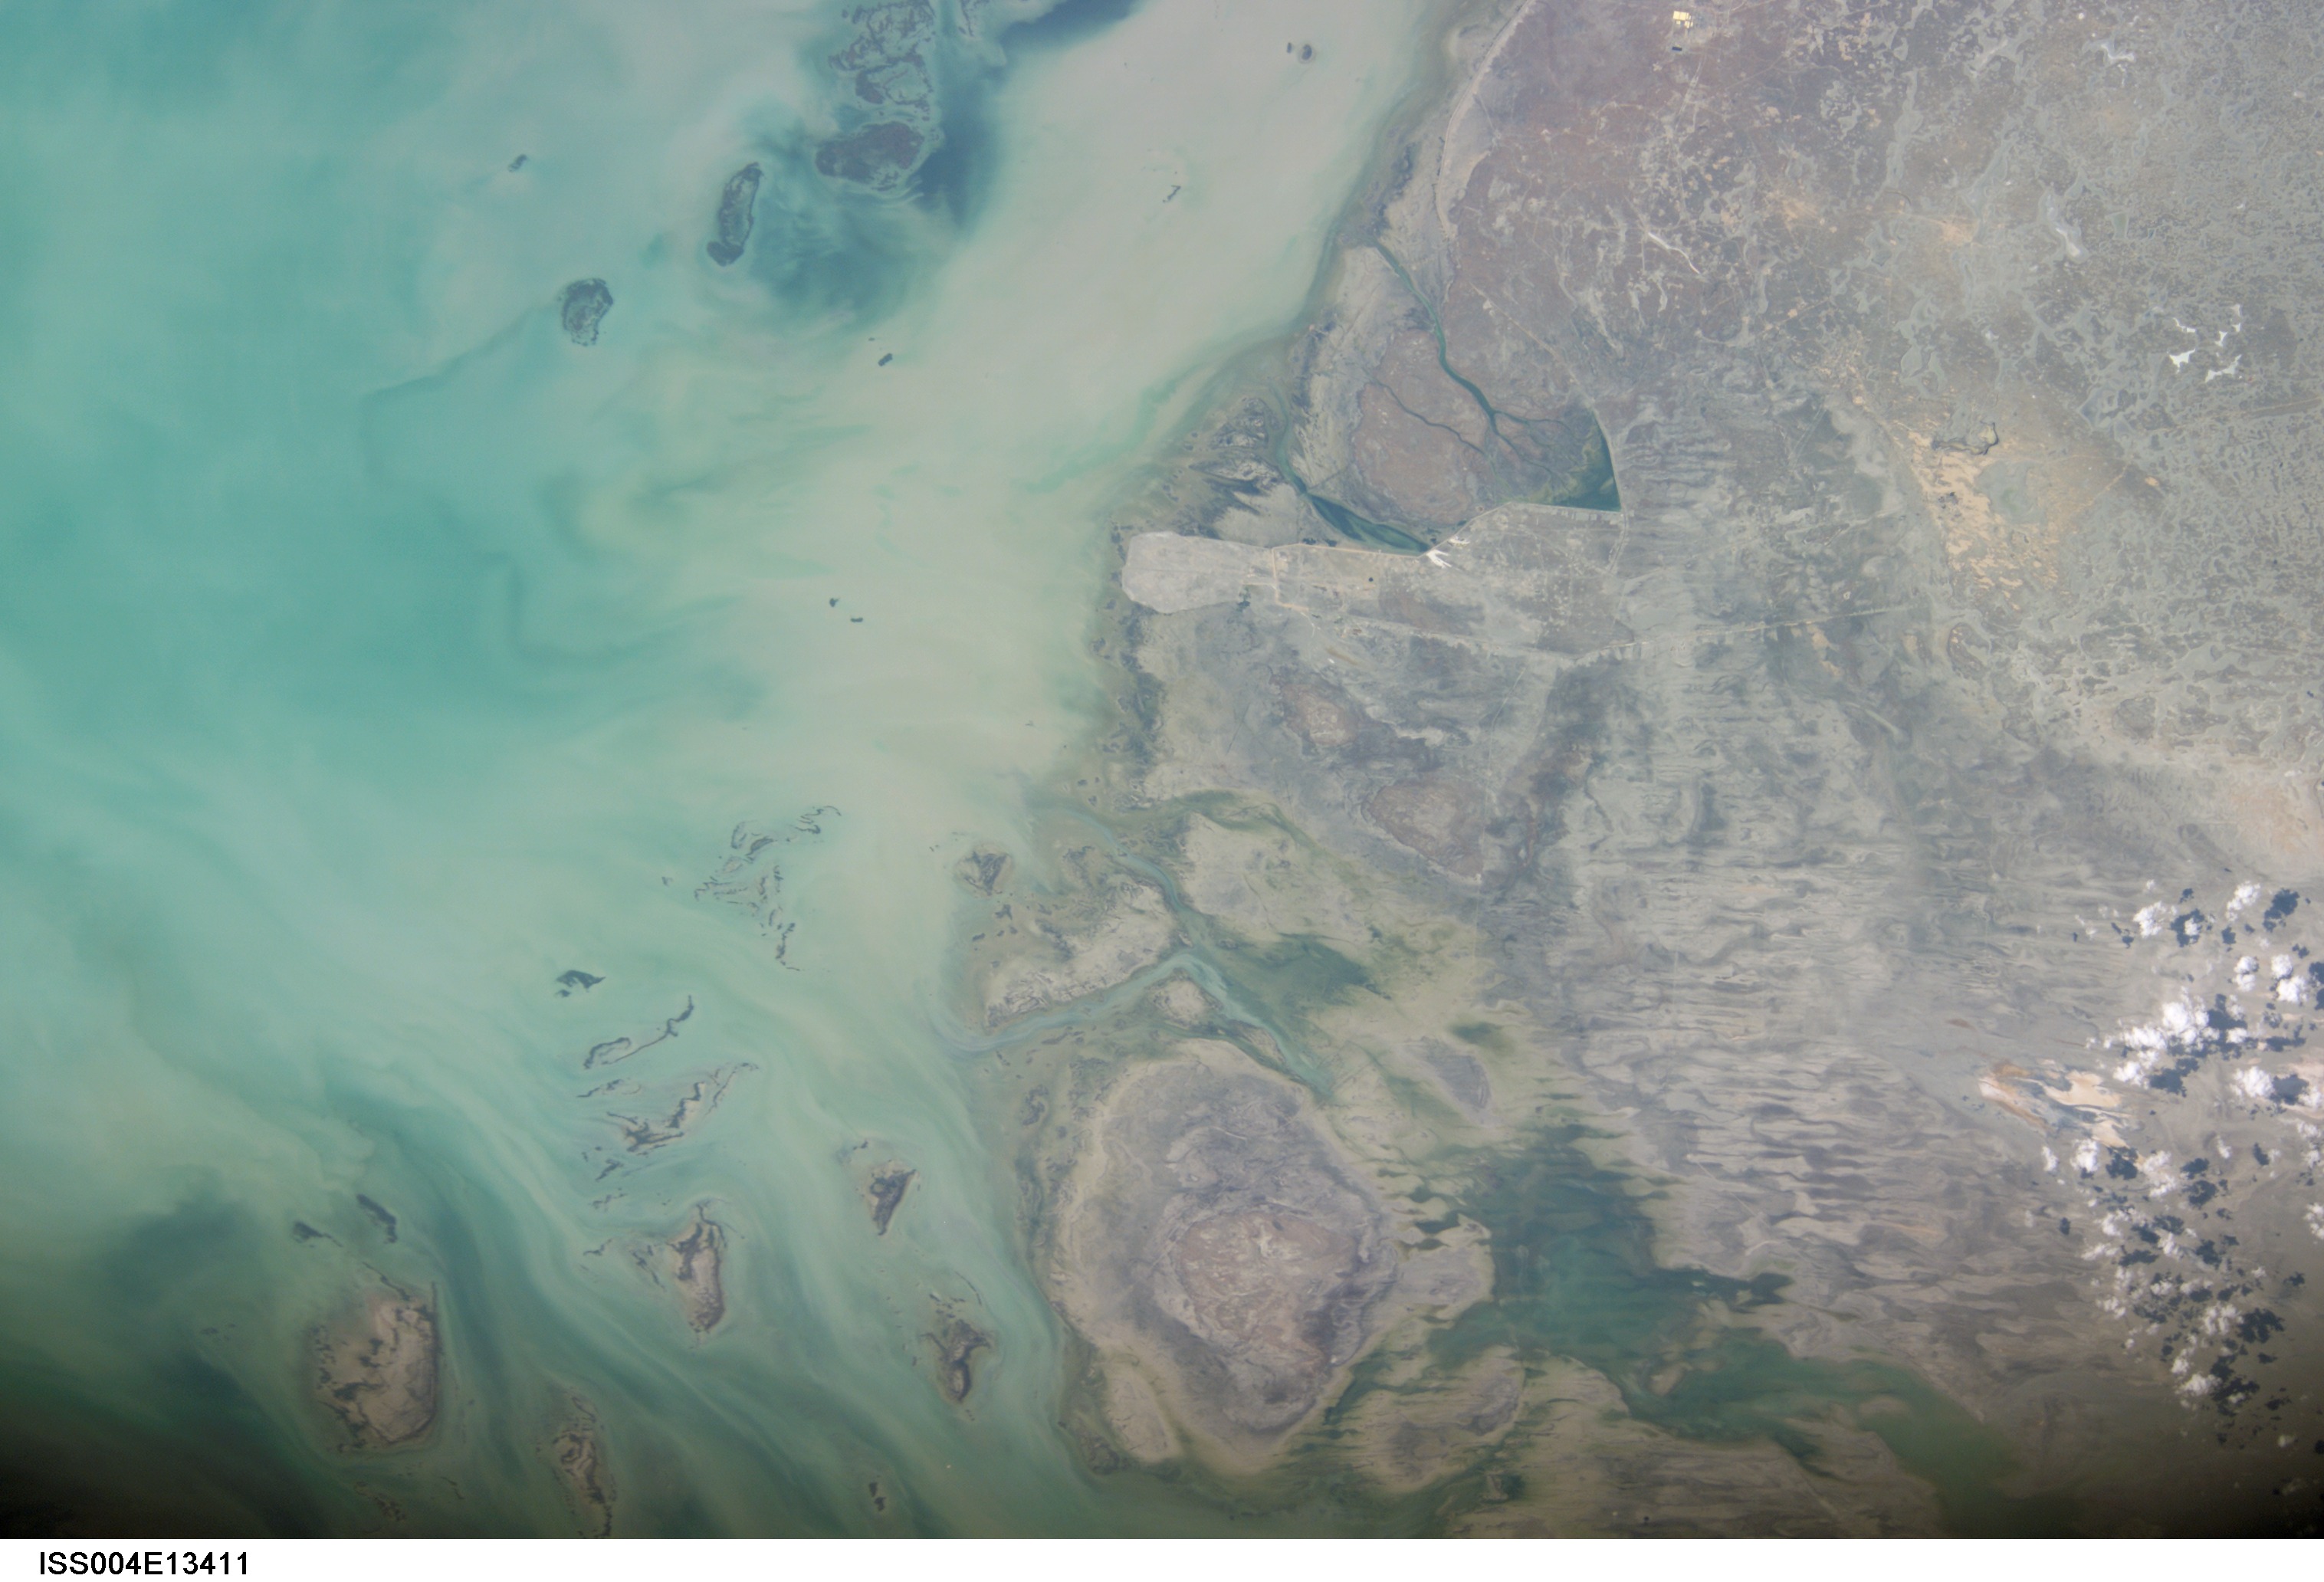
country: KAZAKHSTAN
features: COAST, I., N. E. CASPIAN SEA
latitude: 47.0
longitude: 52.5
